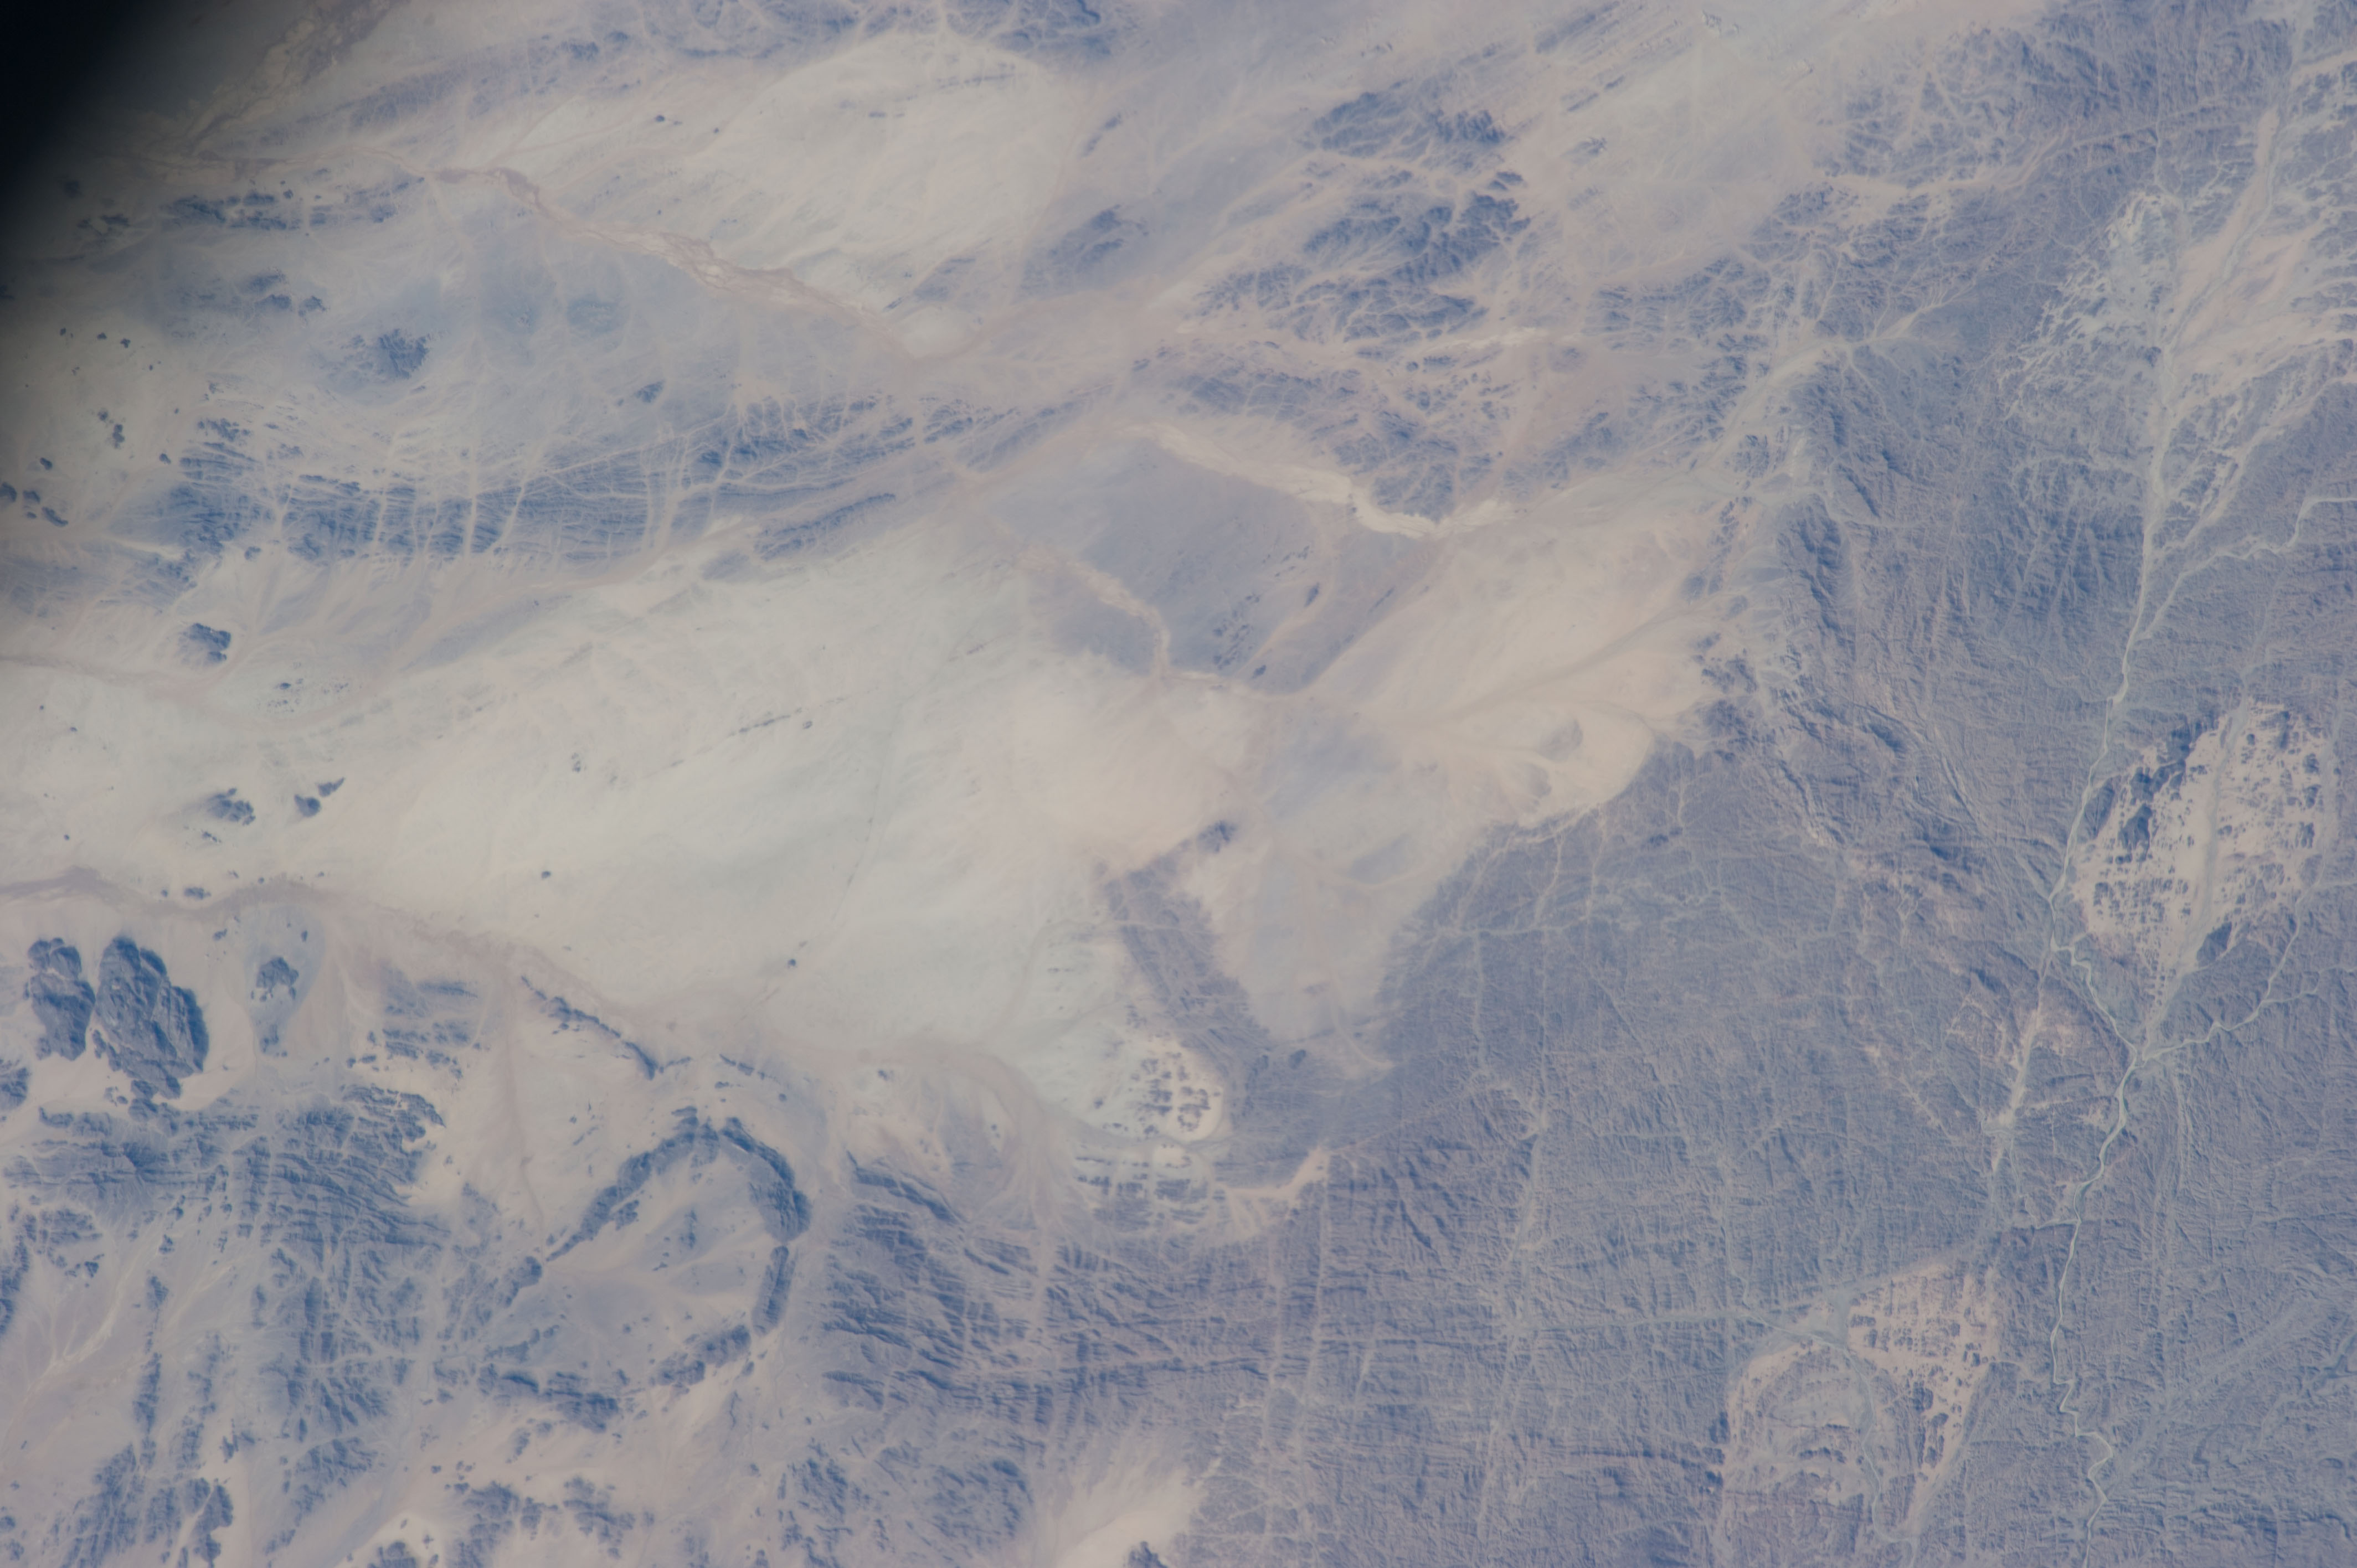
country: SUDAN
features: DISSECTED PLATEAU, RAVINES, DES., WADIS, OUTCROPS, AREA W. OF MT. SABIDANA
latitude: 17.9
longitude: 36.3
